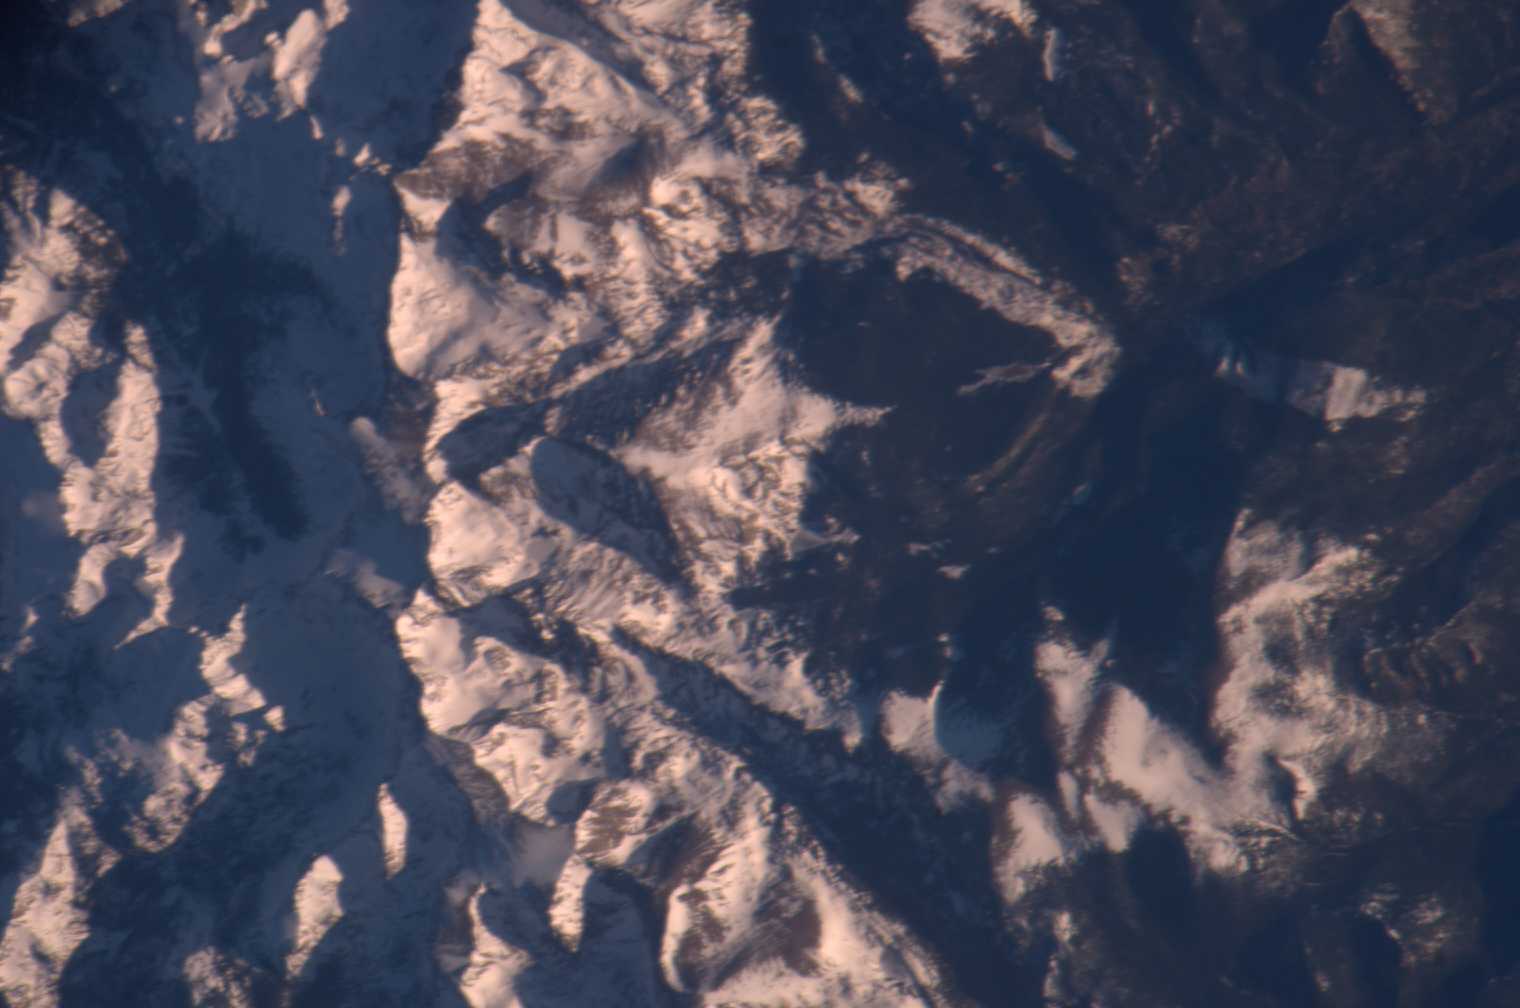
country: USA-COLORADO
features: ROCKY MTS., COPELAND MOUNTAIN
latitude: 40.2
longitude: -105.6
